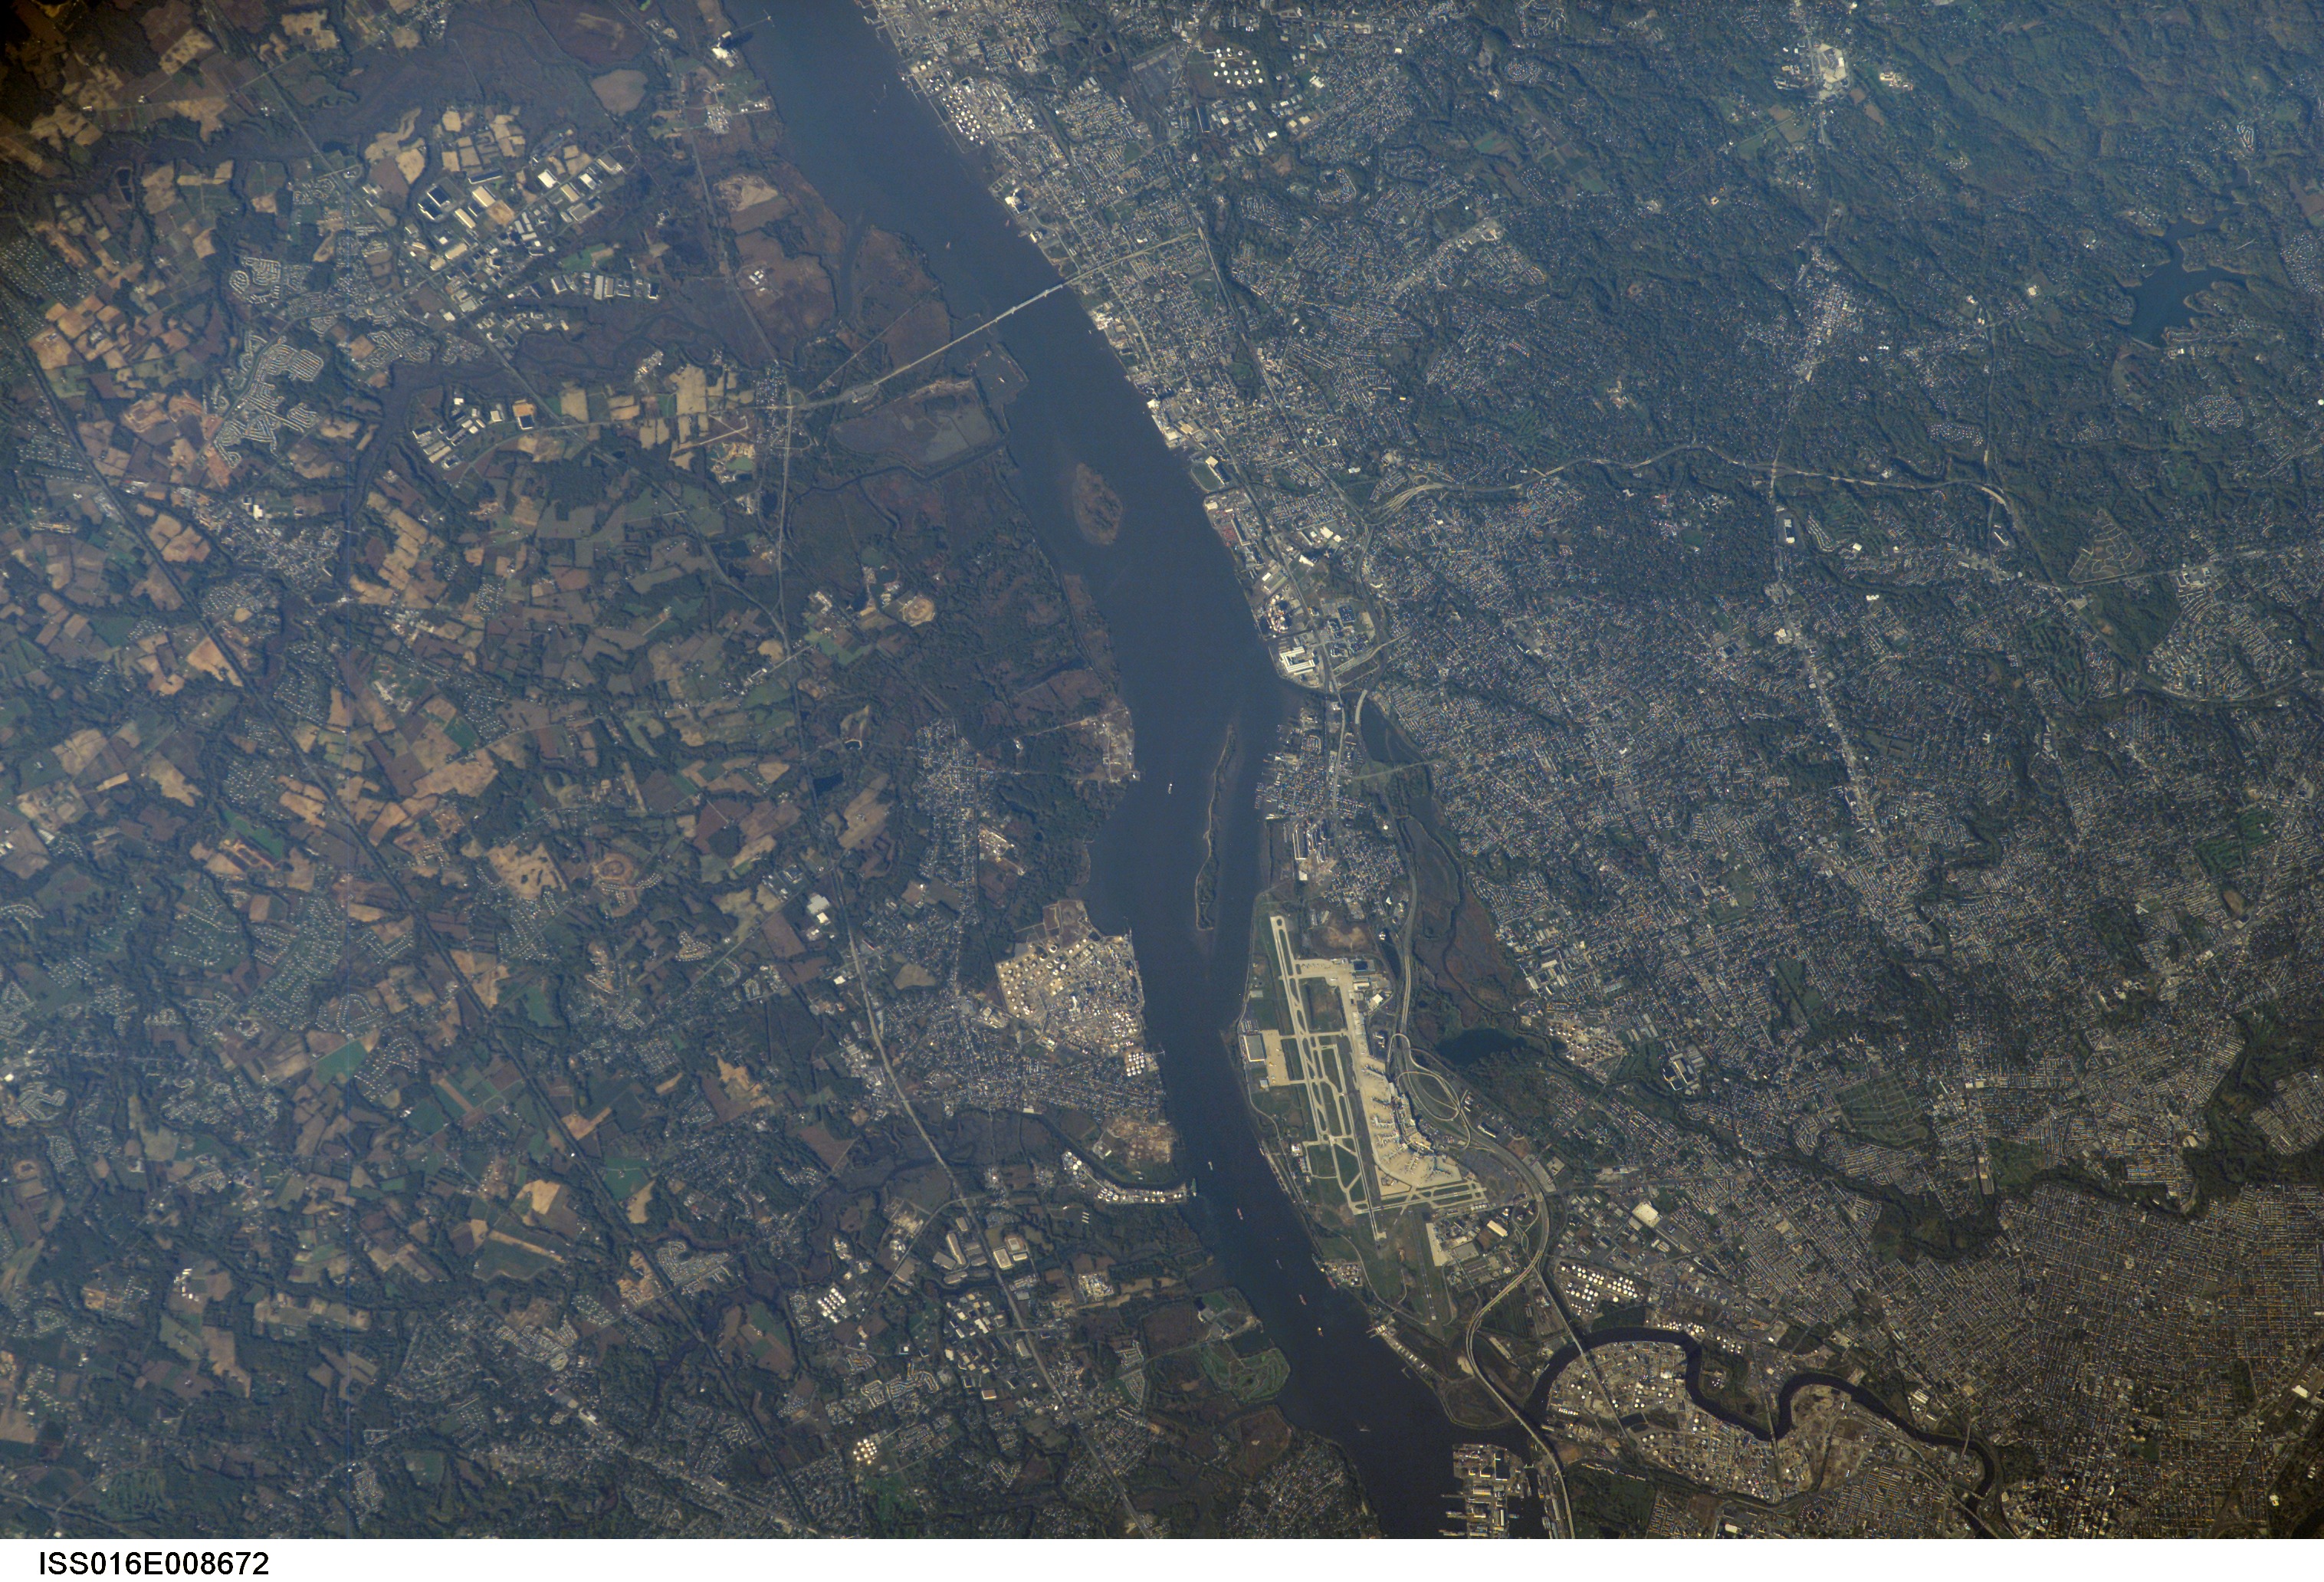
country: USA-NEW JERSEY
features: PHILADELPHIA INTL AIRPORT, CY.
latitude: 39.8
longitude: -75.3
